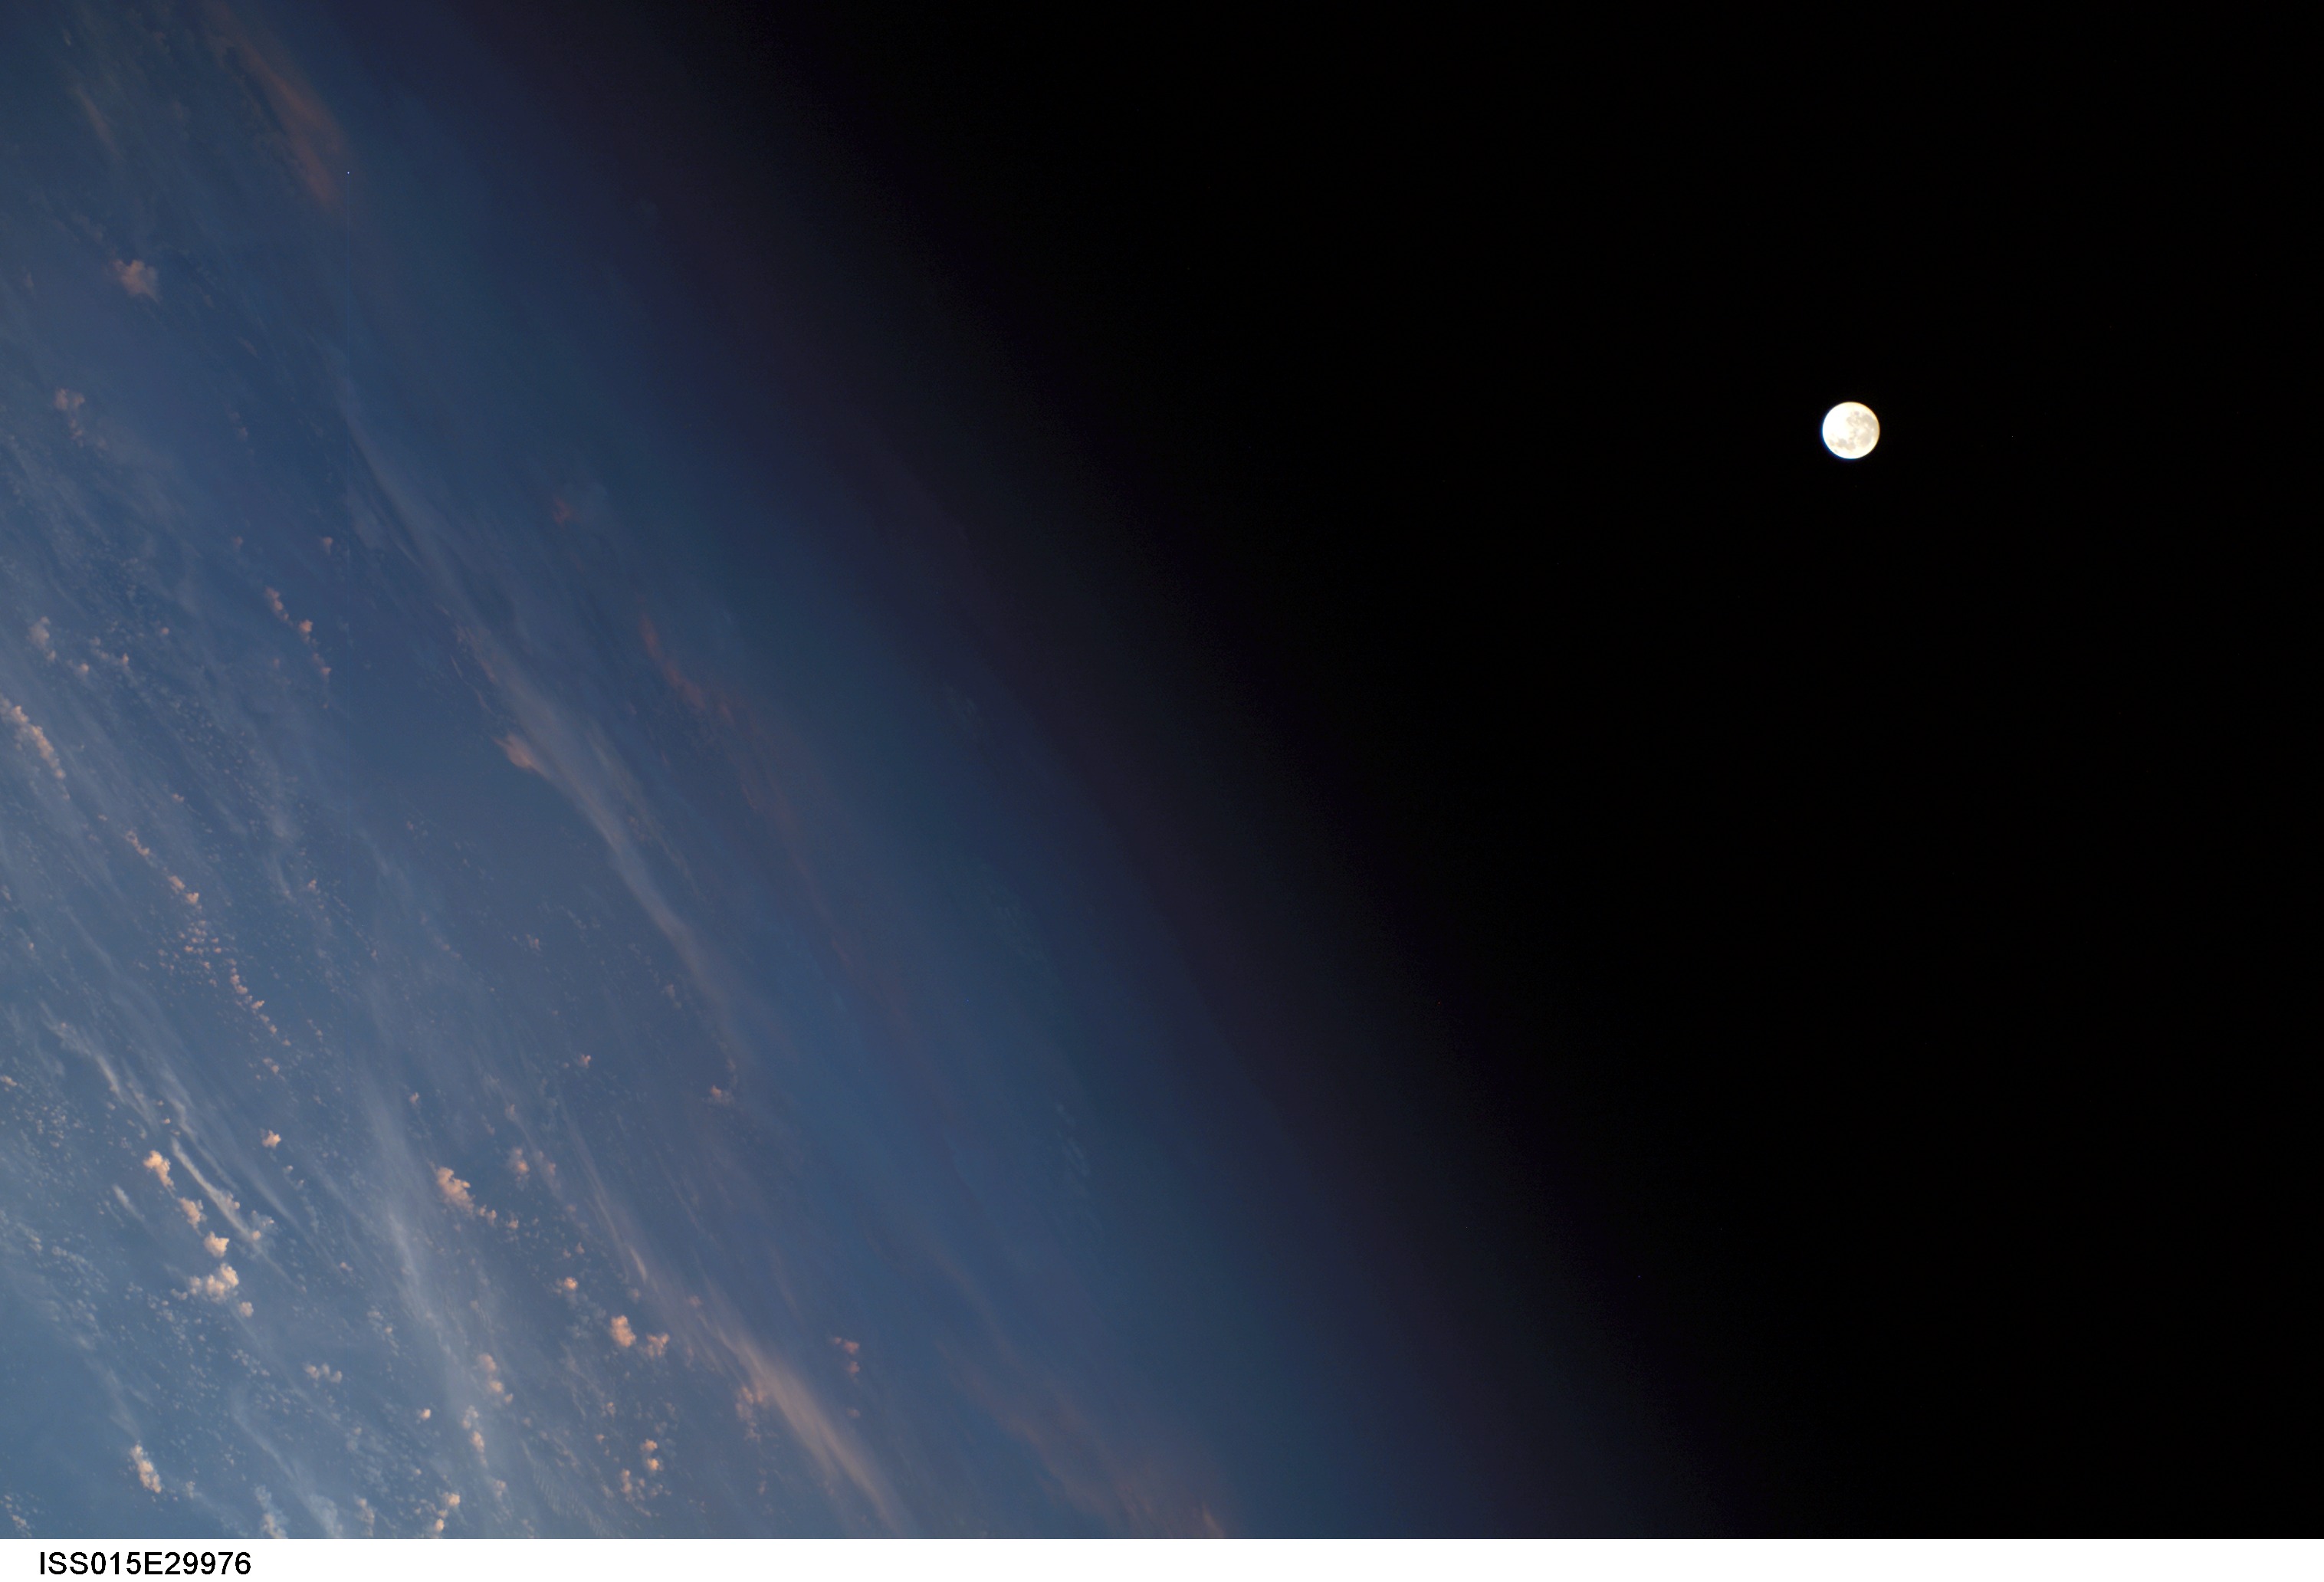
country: ATMOSPHERIC LIMB
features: ATMOSPHERIC LIMB, GIBBOUS MOON
